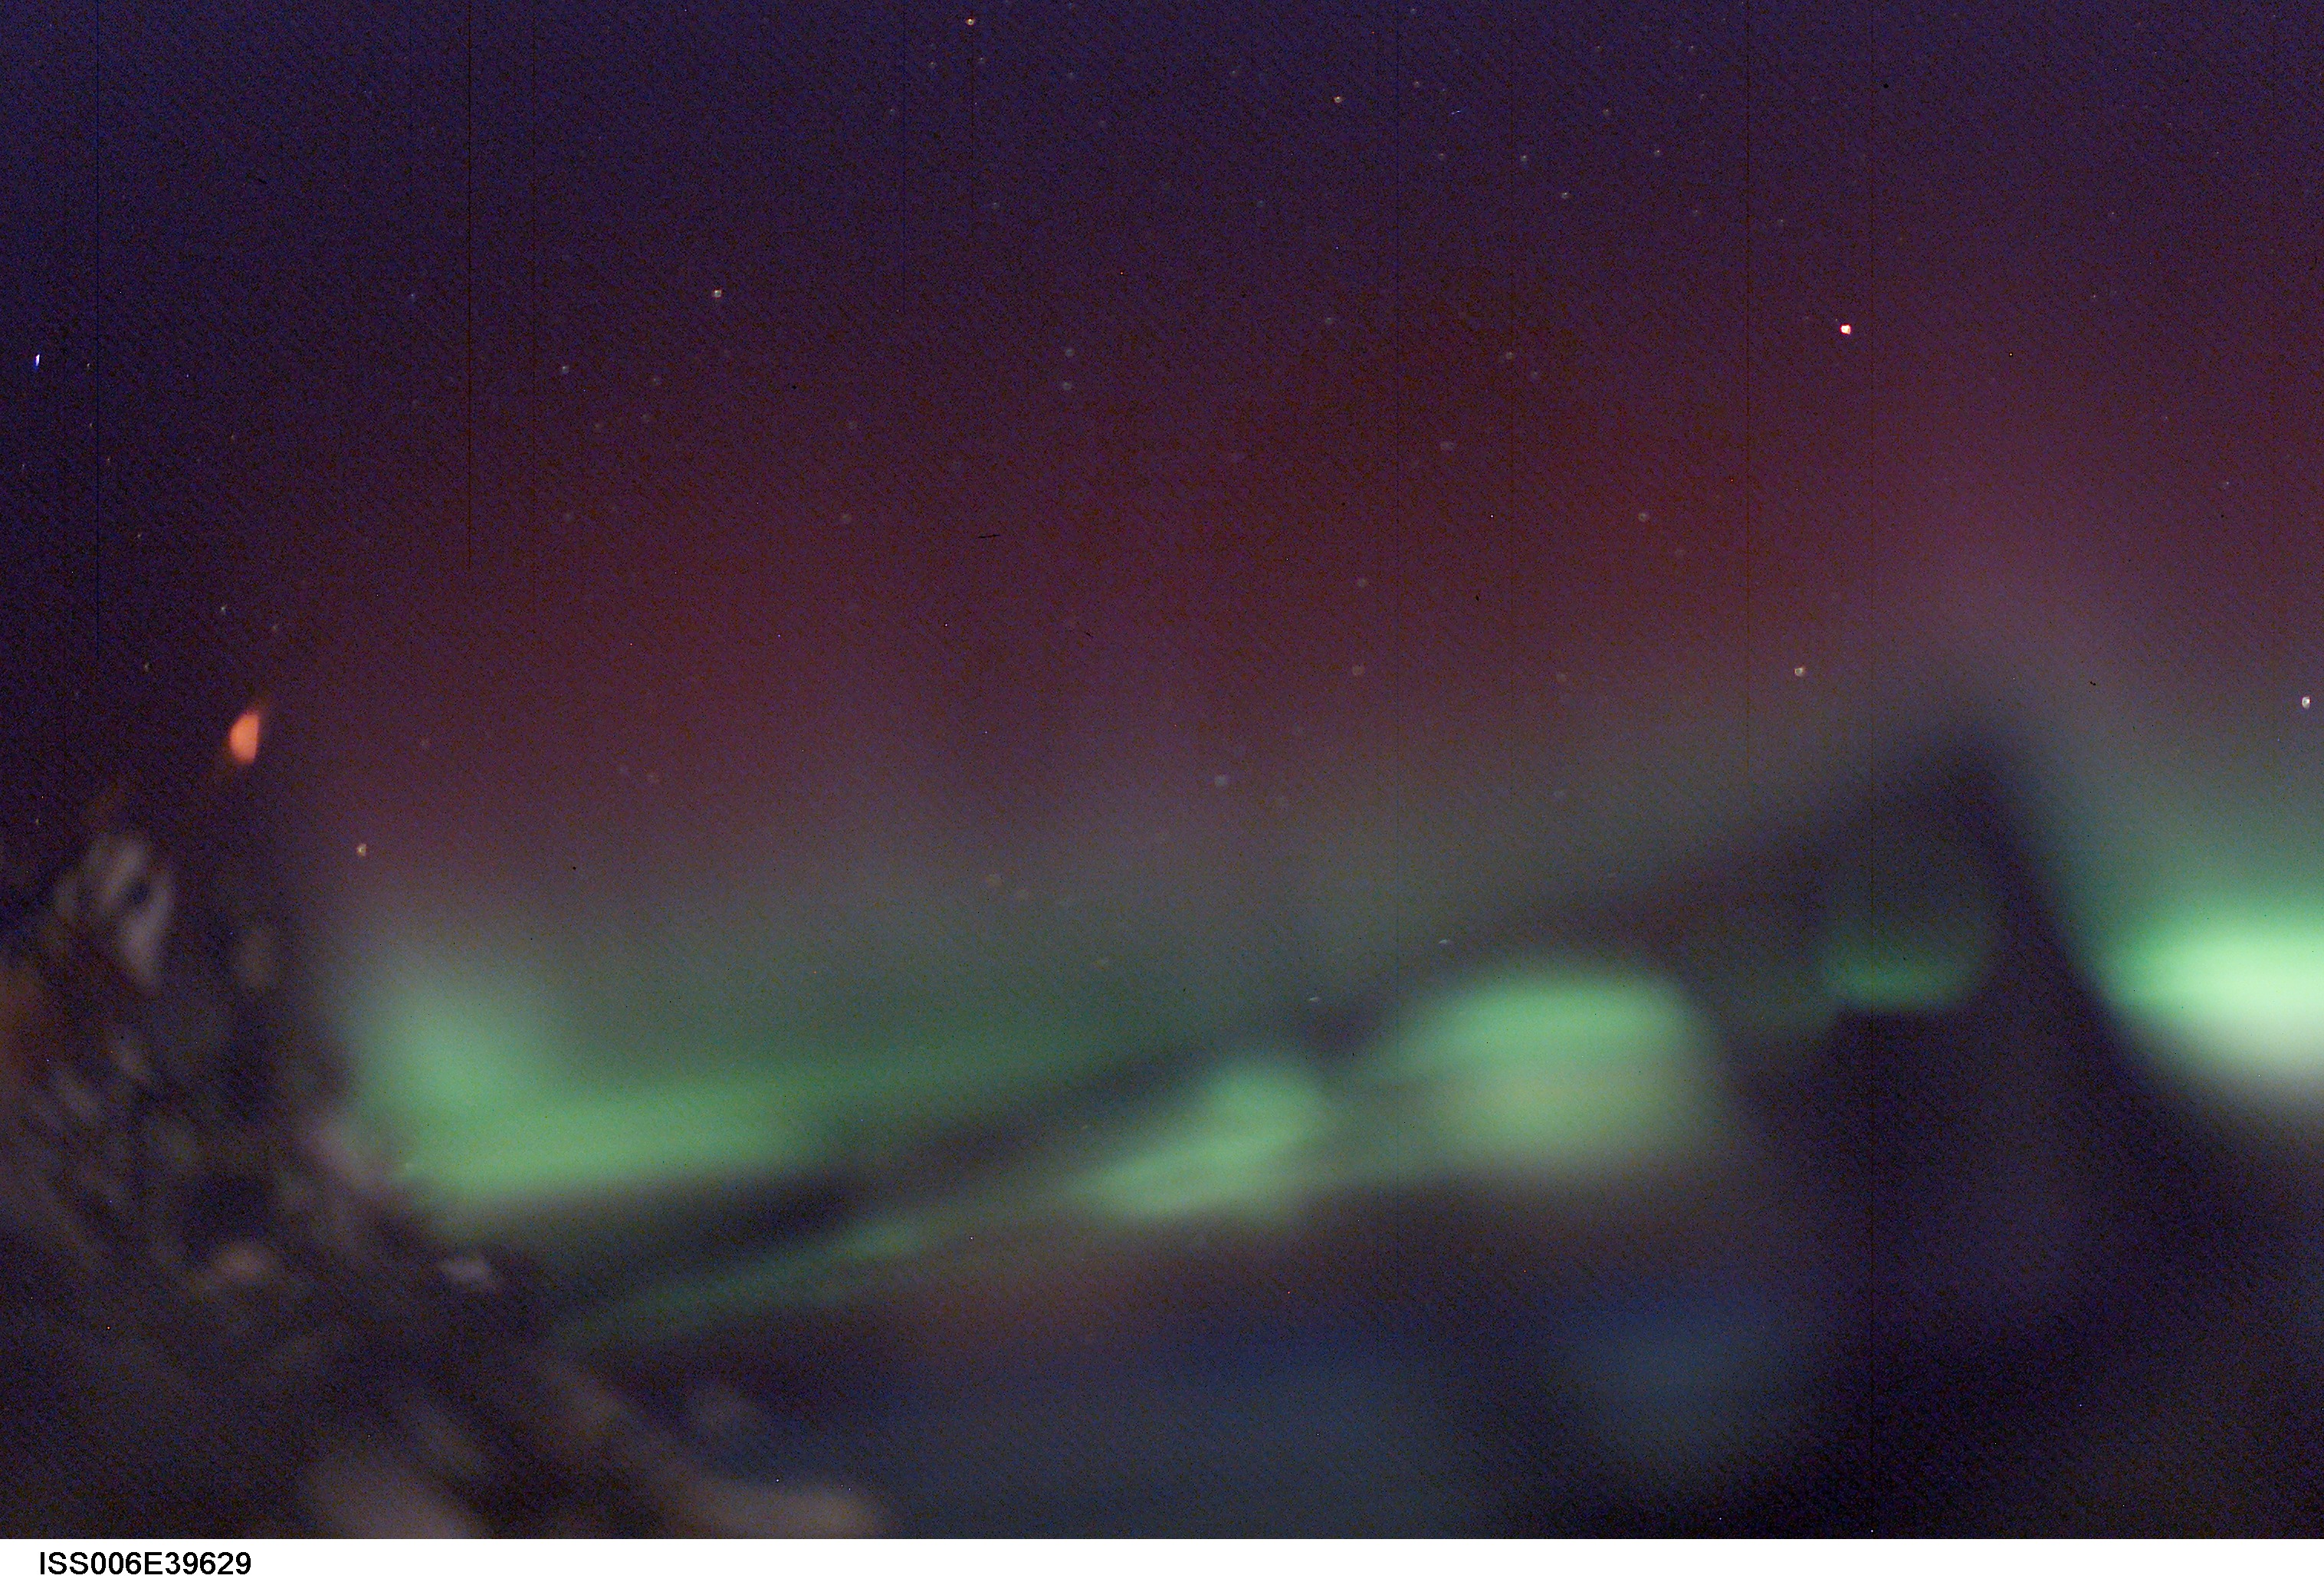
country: AURORA
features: AURORA BOREALIS
